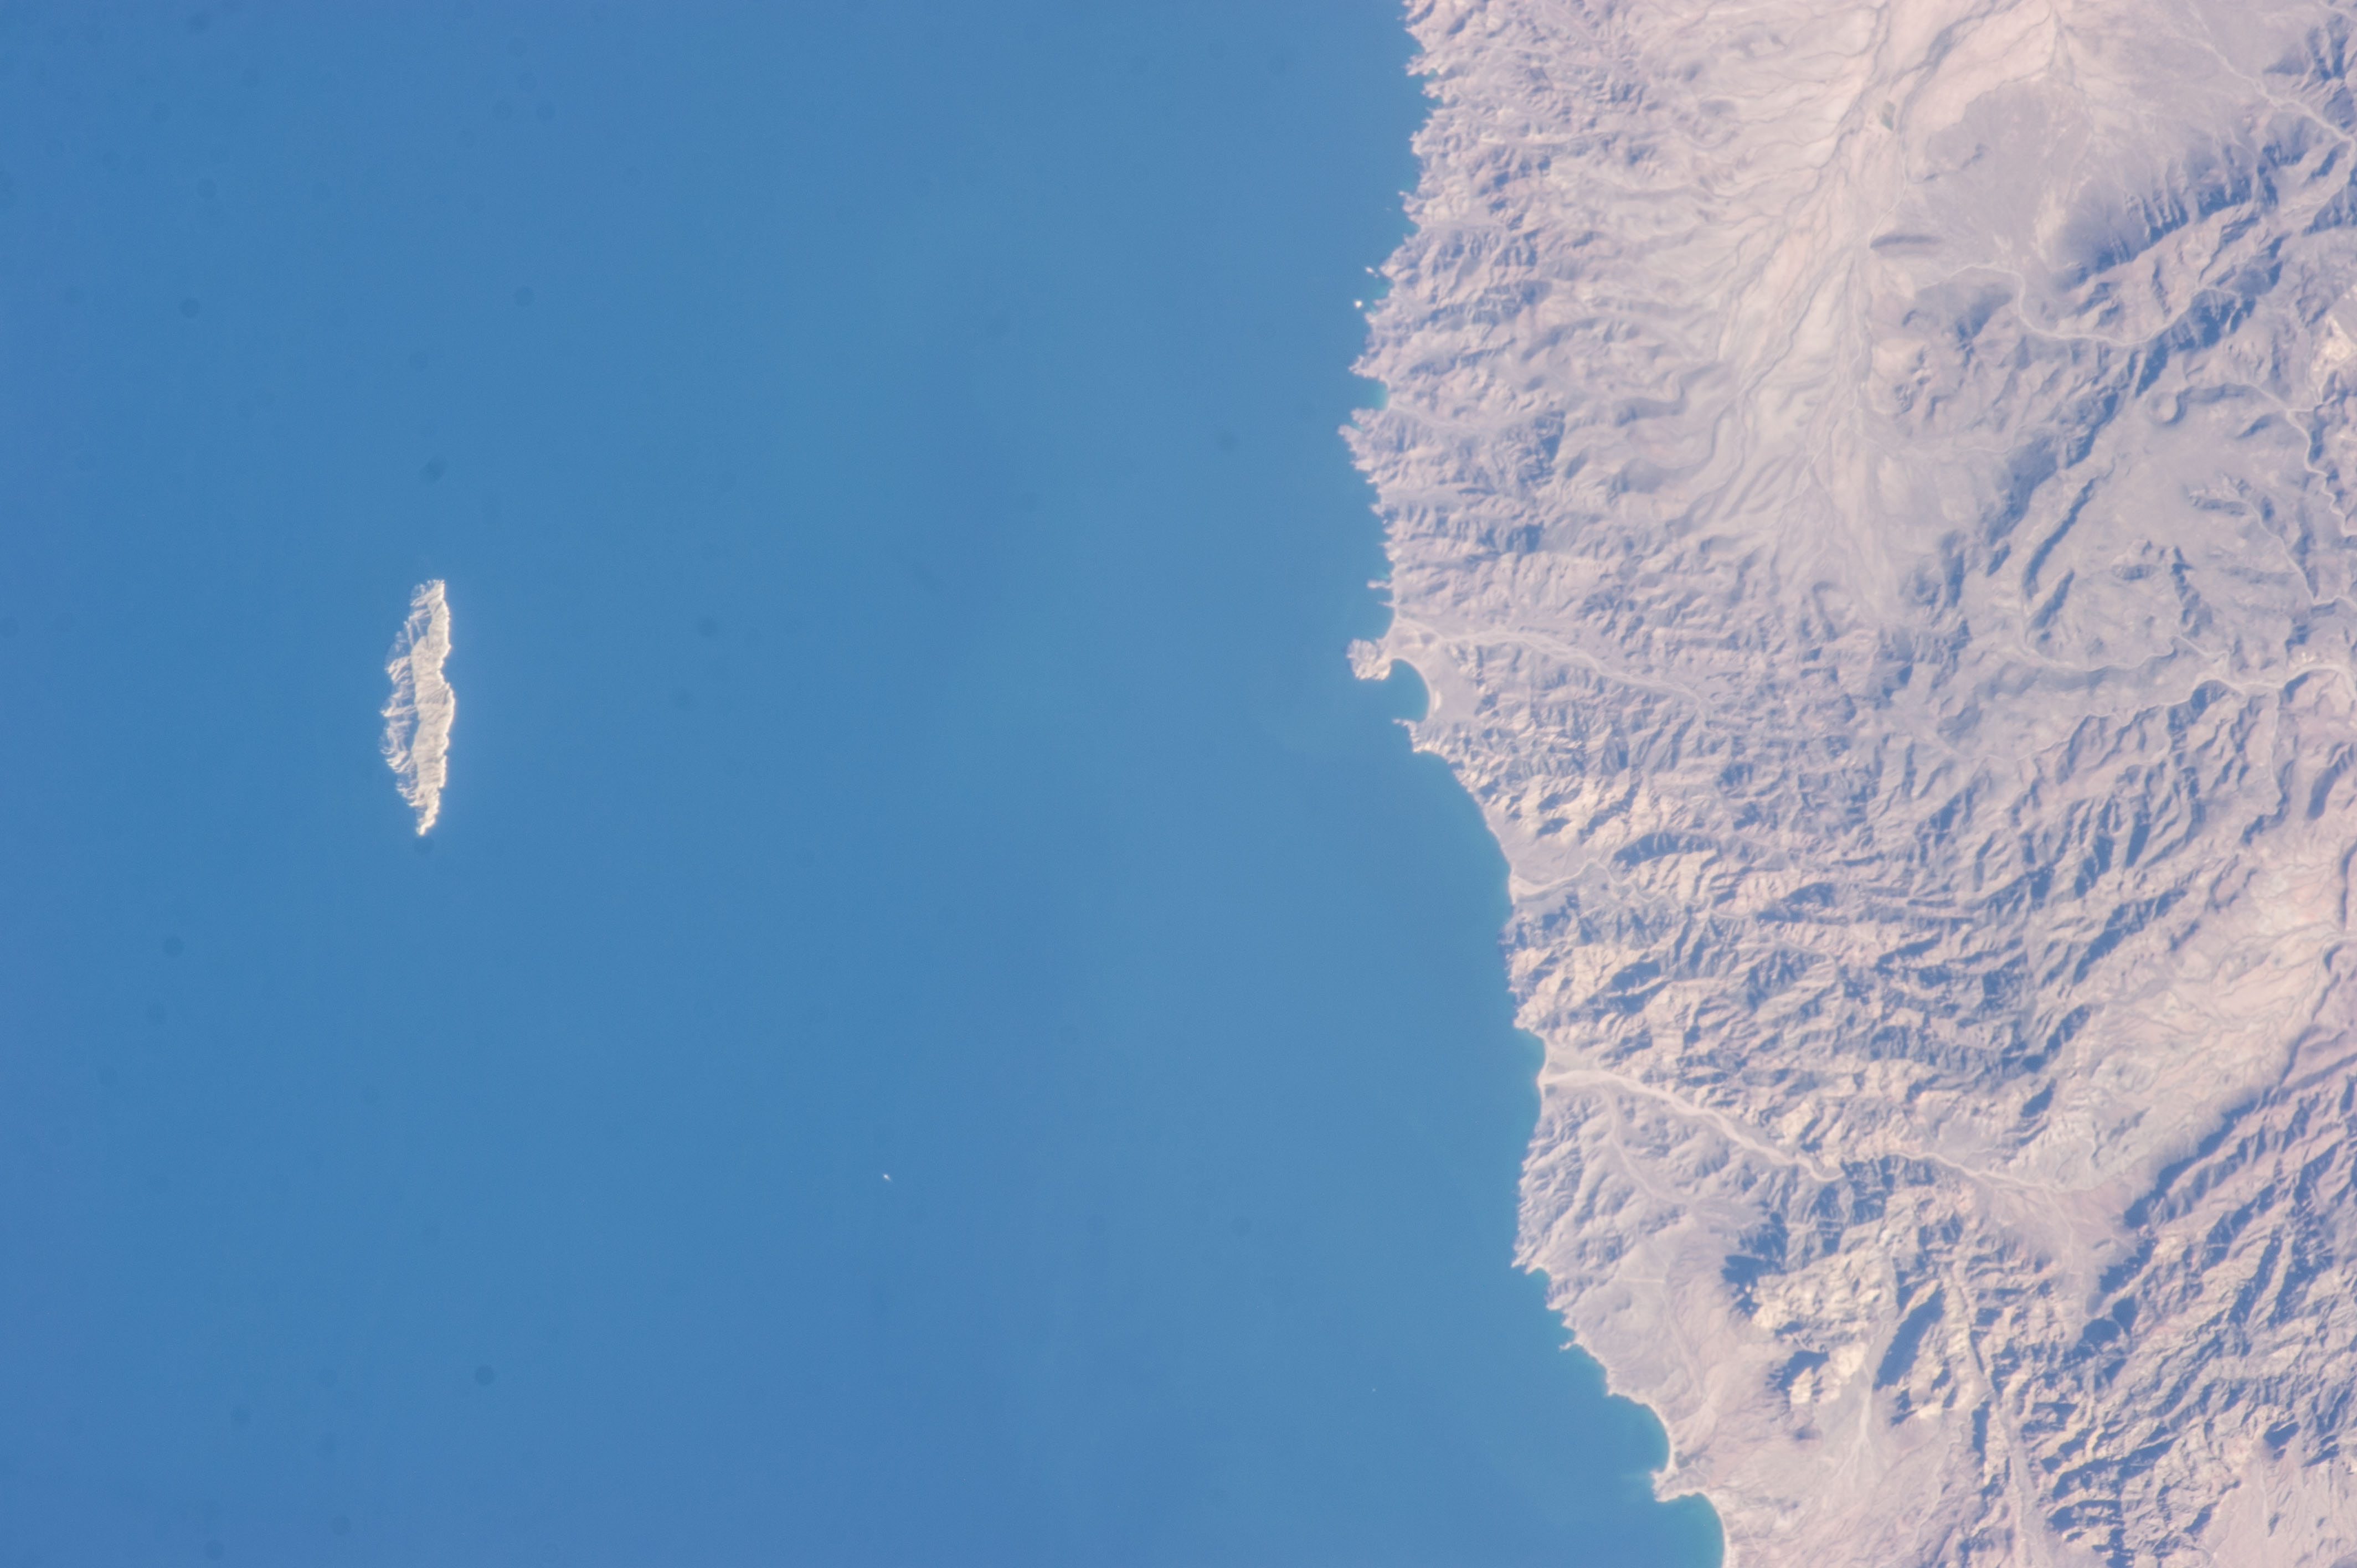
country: MEXICO
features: SAN PEDRO NOLASCO ISLAND, GULF OF CALIFORNIA, COAST OF SONORA
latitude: 28.0
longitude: -111.3
